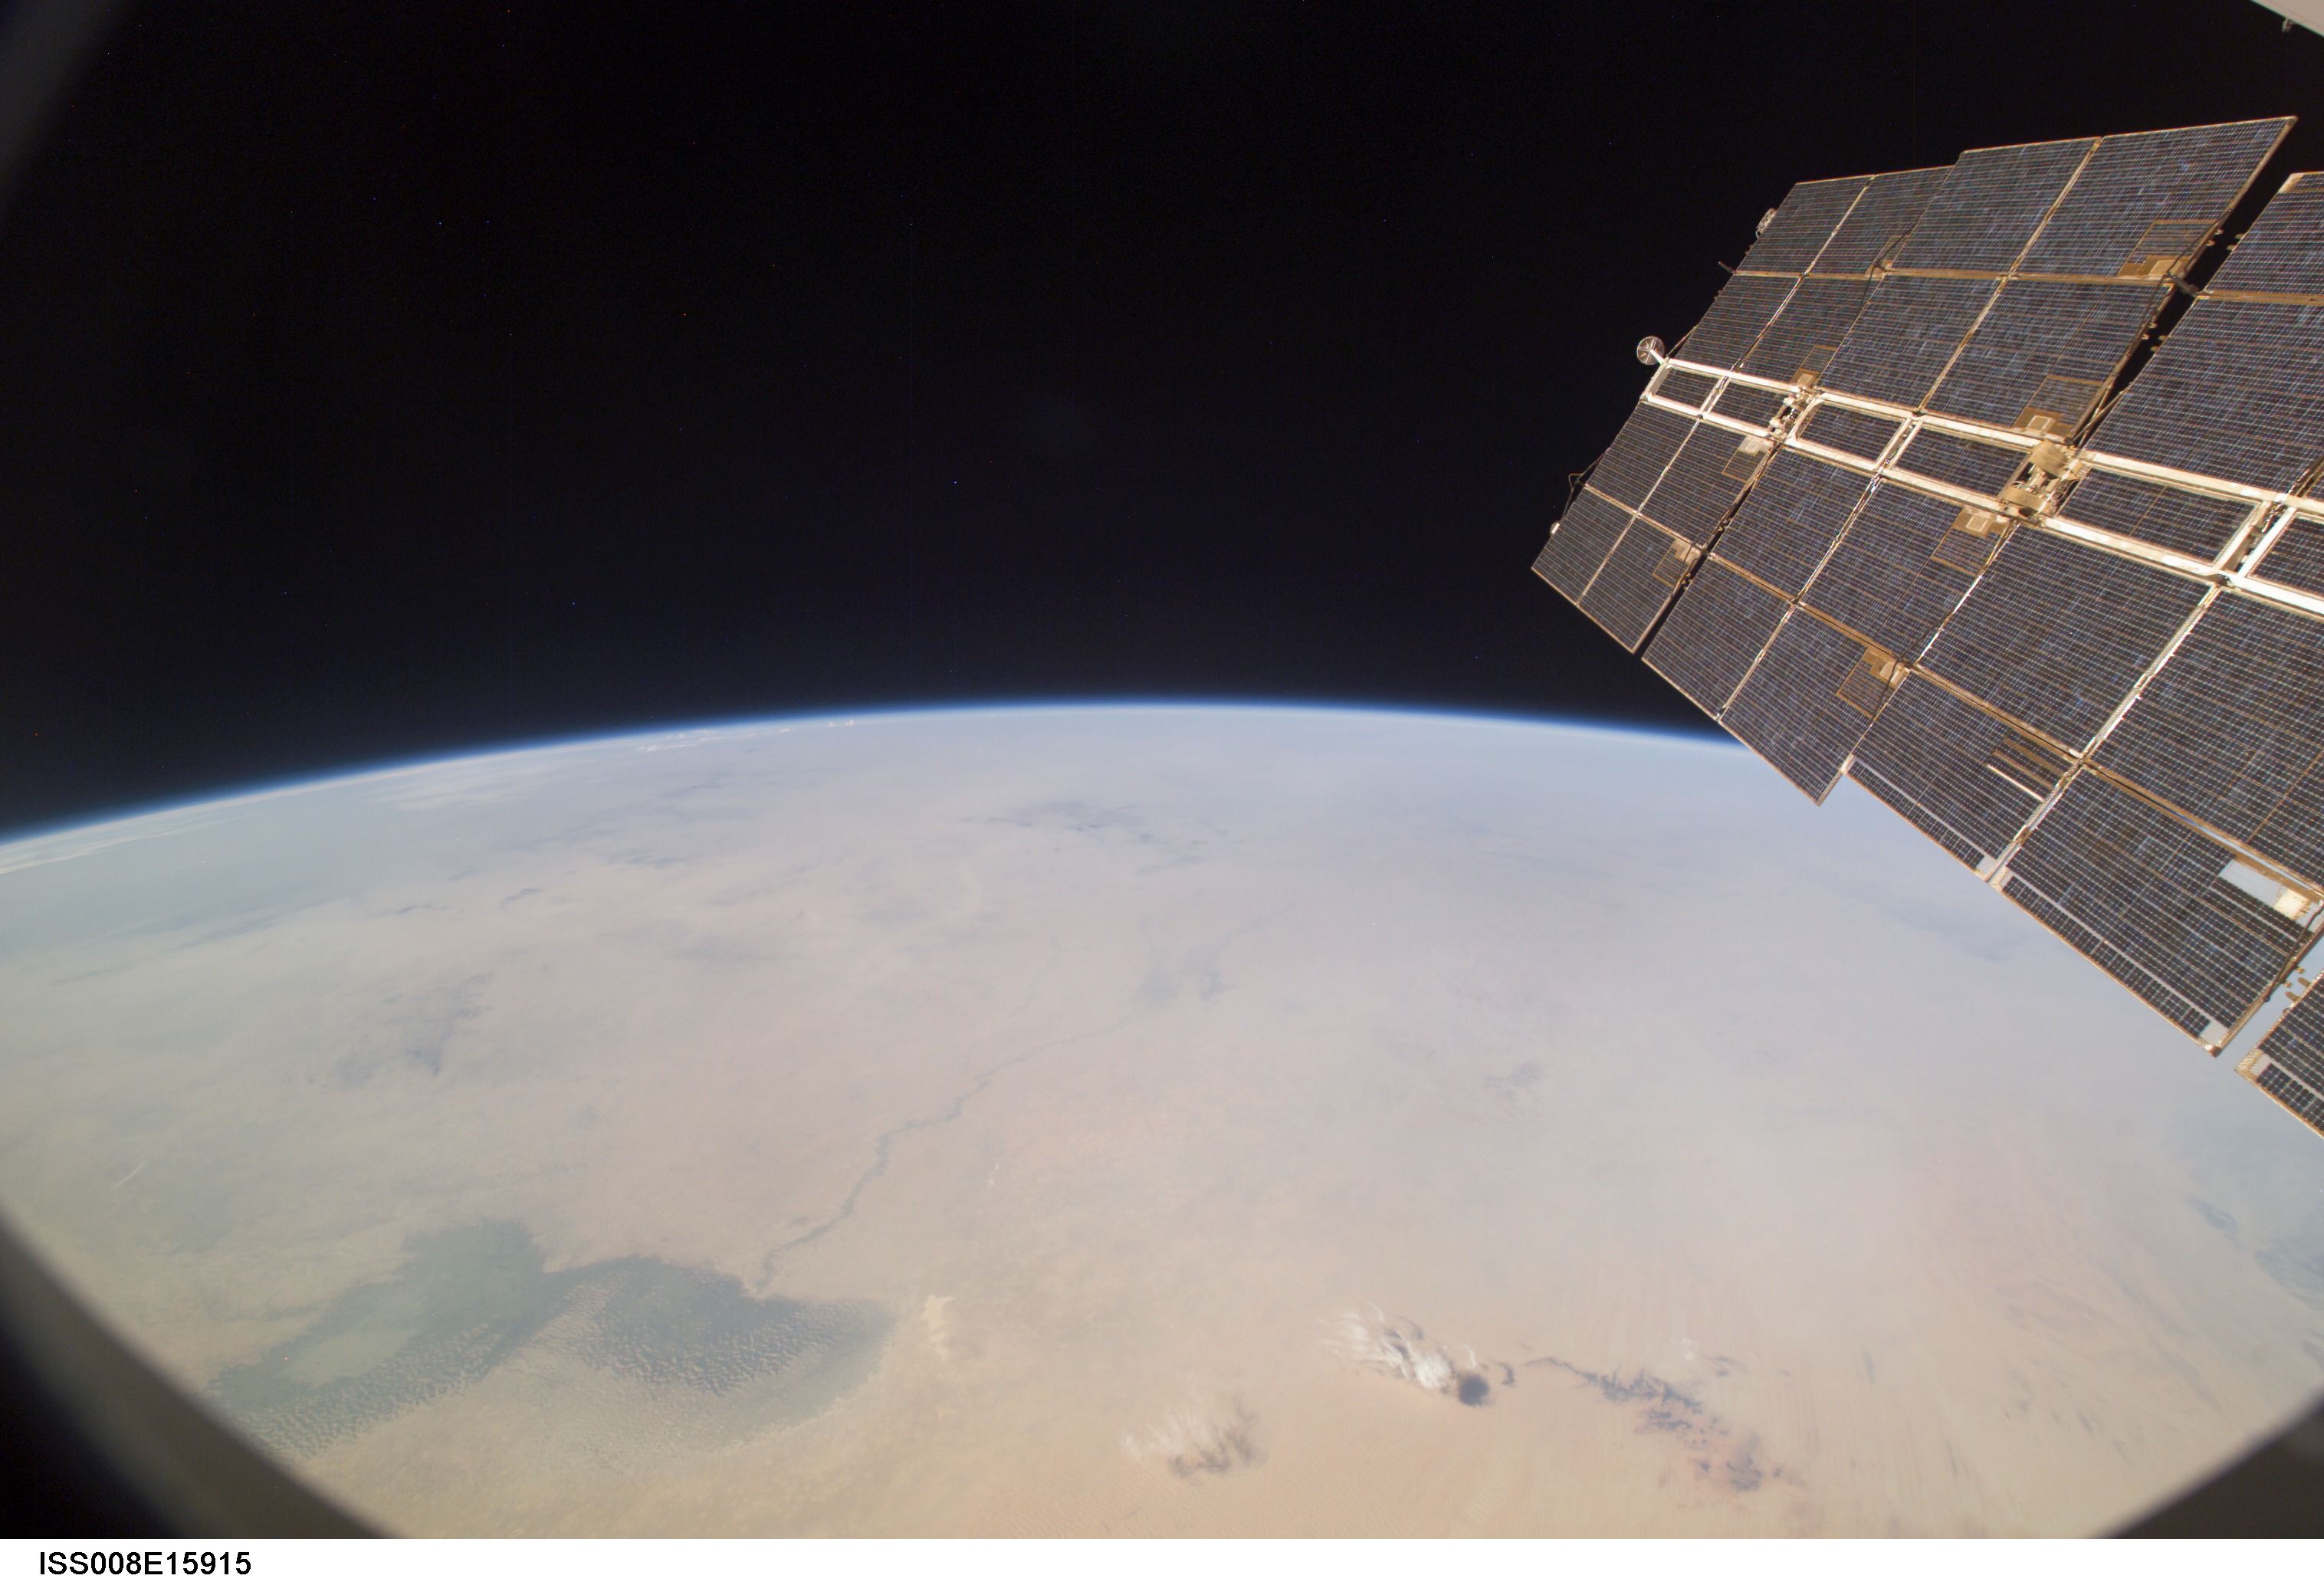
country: NIGER
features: PAN-LAKE CHAD, DUST
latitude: 14.0
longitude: 12.0
